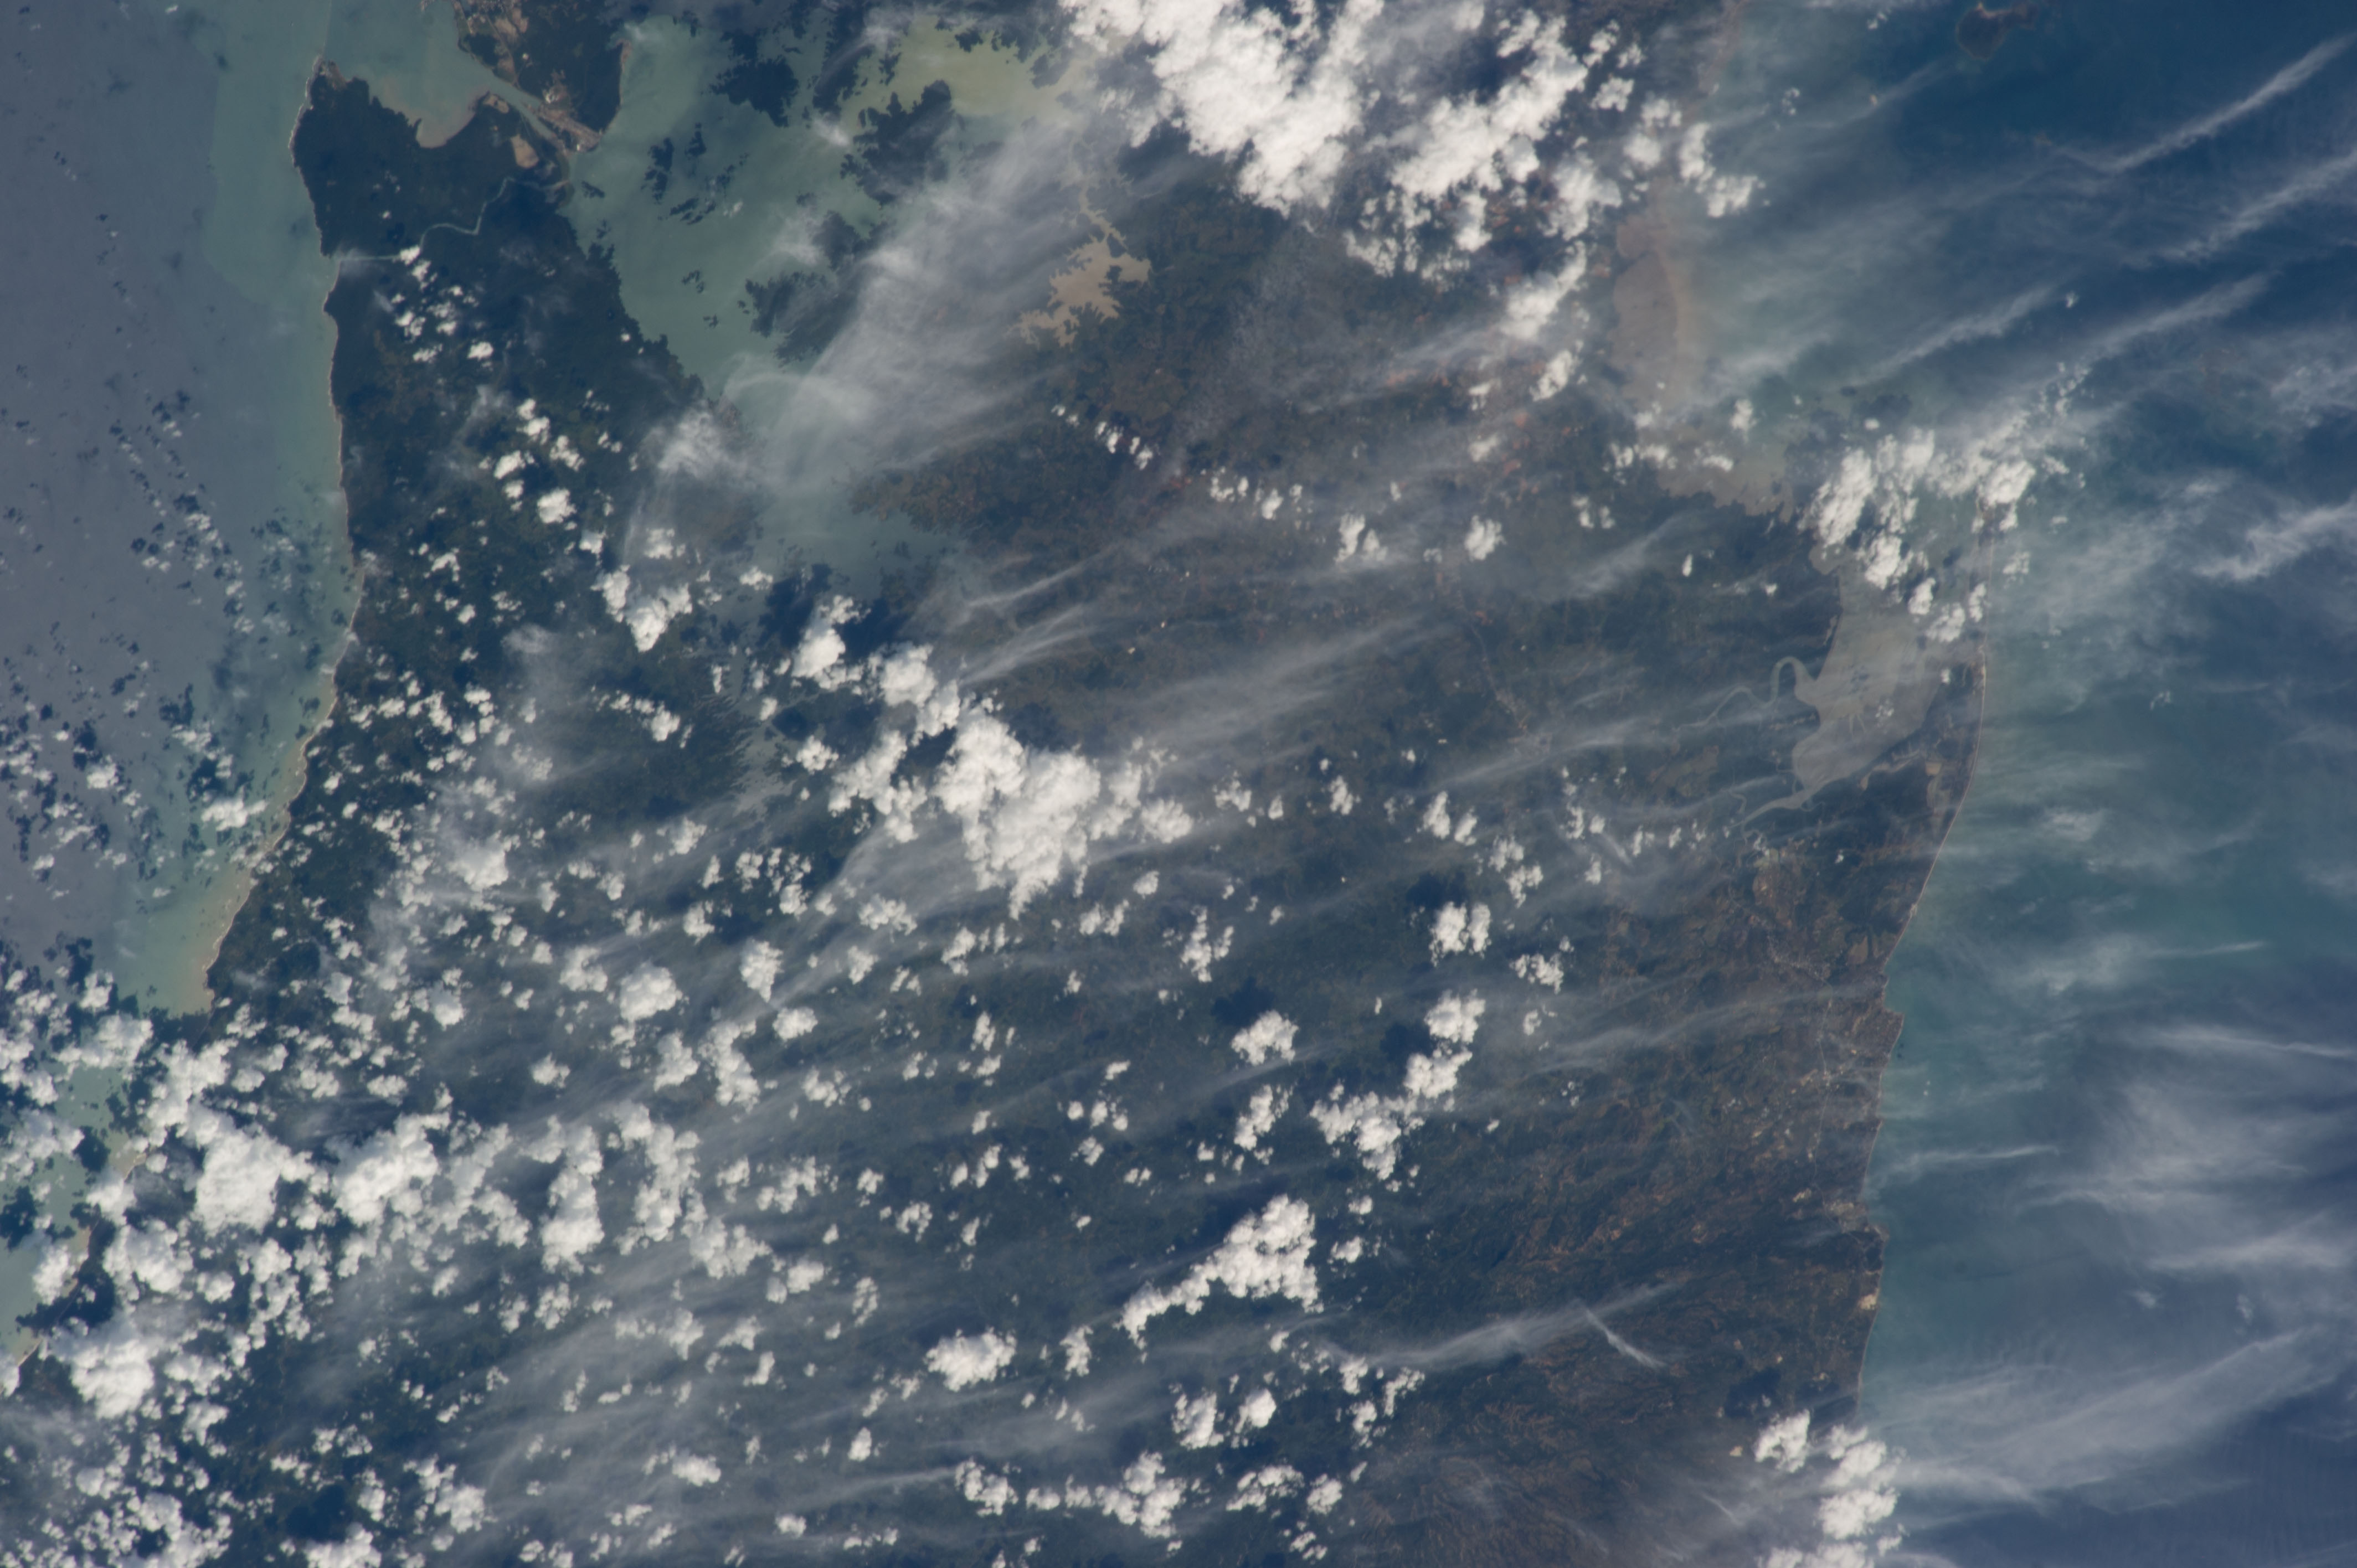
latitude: 8.9
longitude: -80.0
